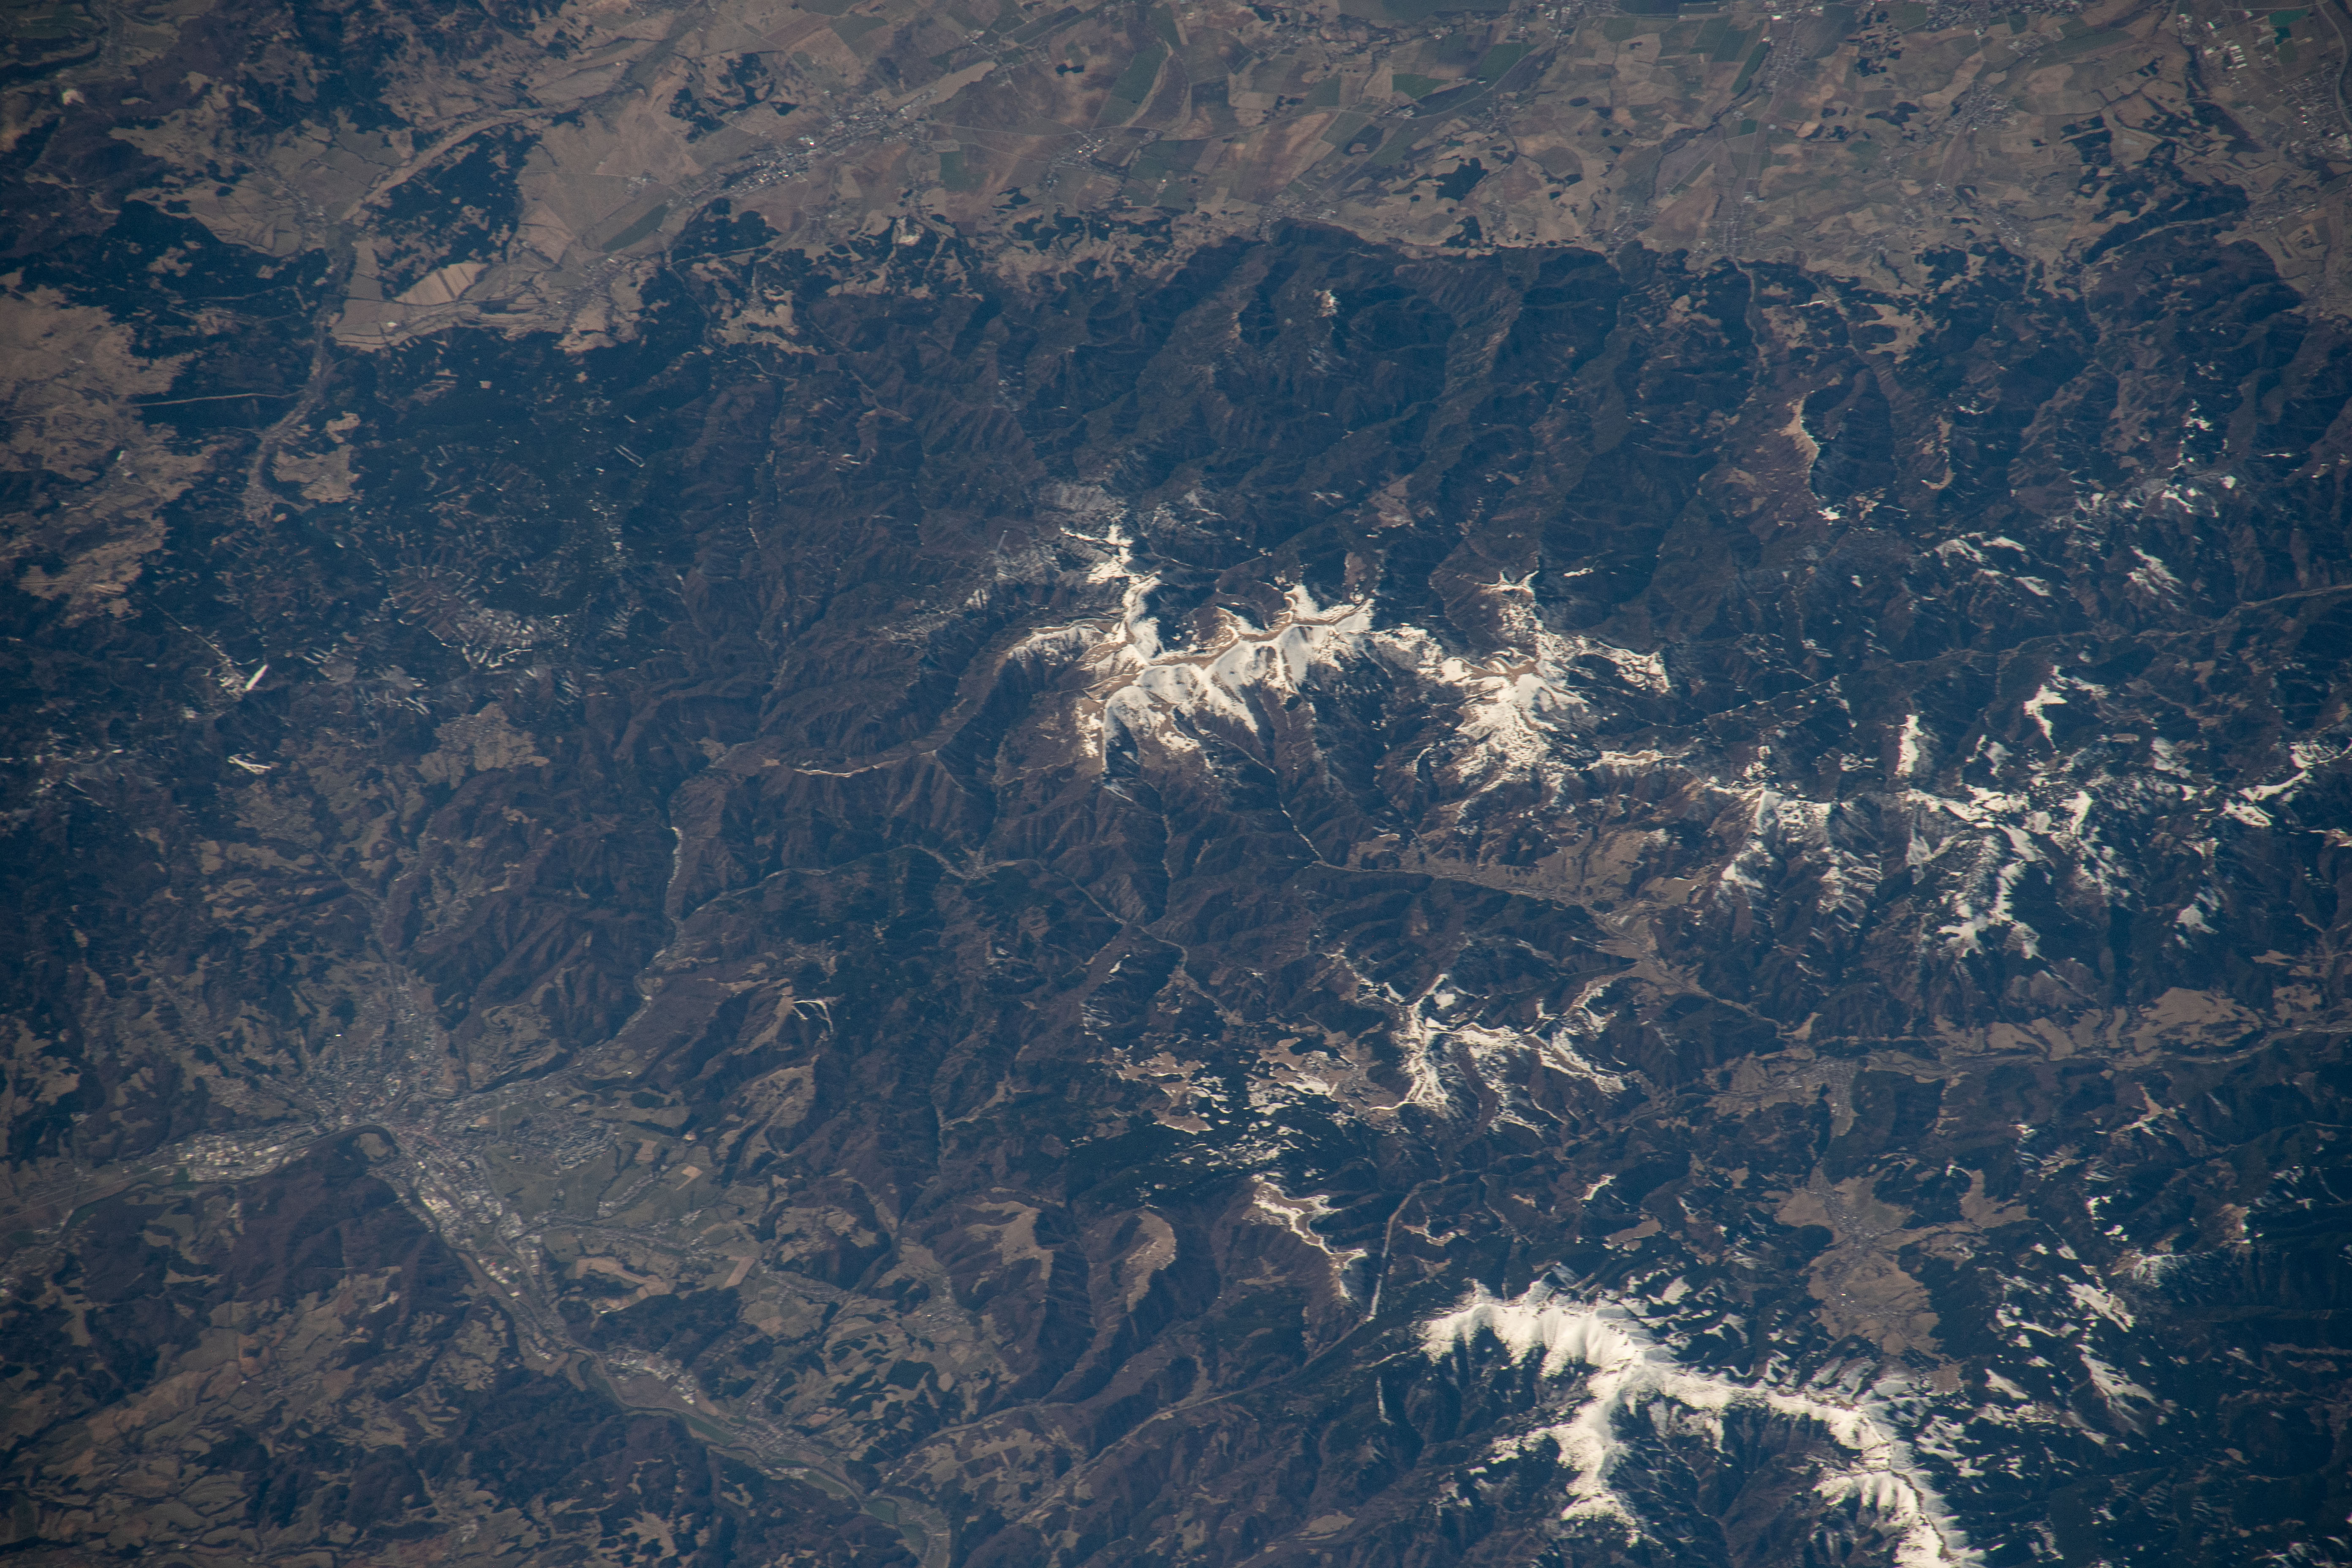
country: SLOVAKIA
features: CHOPOK,CITY OF BANSKA BYSTRICA,SLOVAKIA
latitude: 48.9
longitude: 19.1
